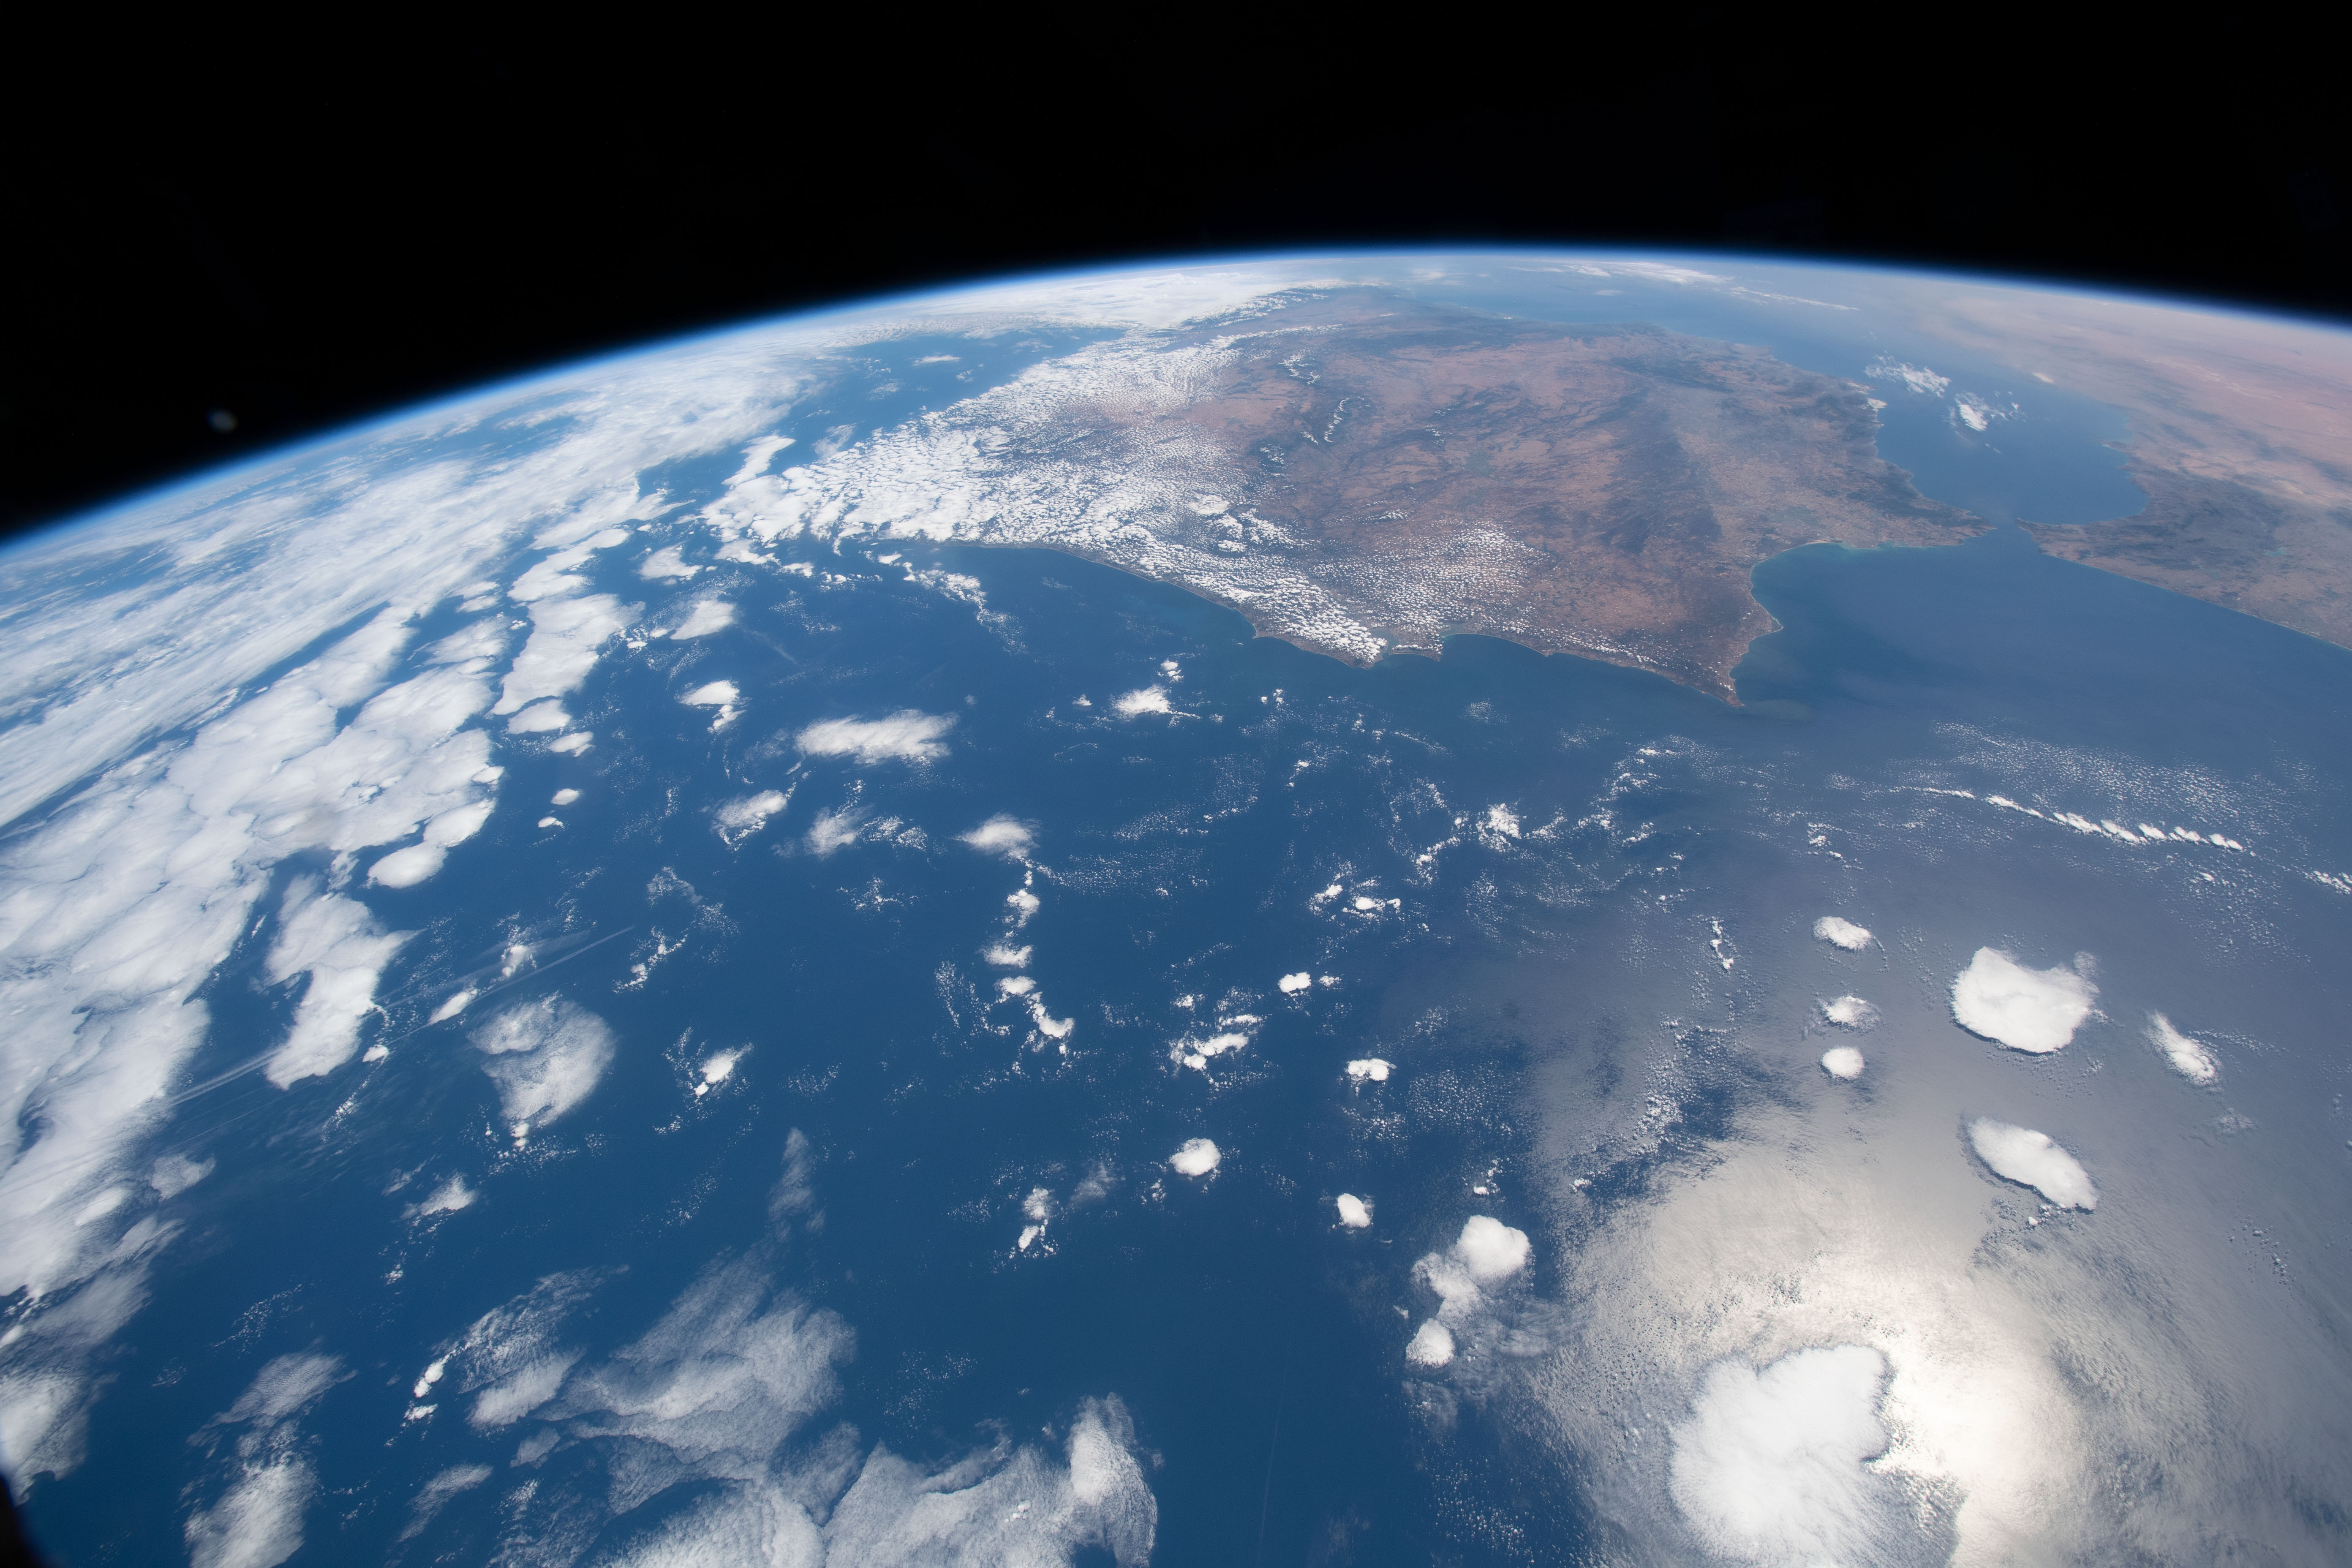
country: PORTUGAL
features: GULF OF CADIZ, SETUBAL, ATLANTIC OCEAN, SANTAREM, STRAIT OF GIBRALTAR, TANGIER, ALBORAN SEA, MALAGA, GRANADA
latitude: 38.0
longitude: -11.5
